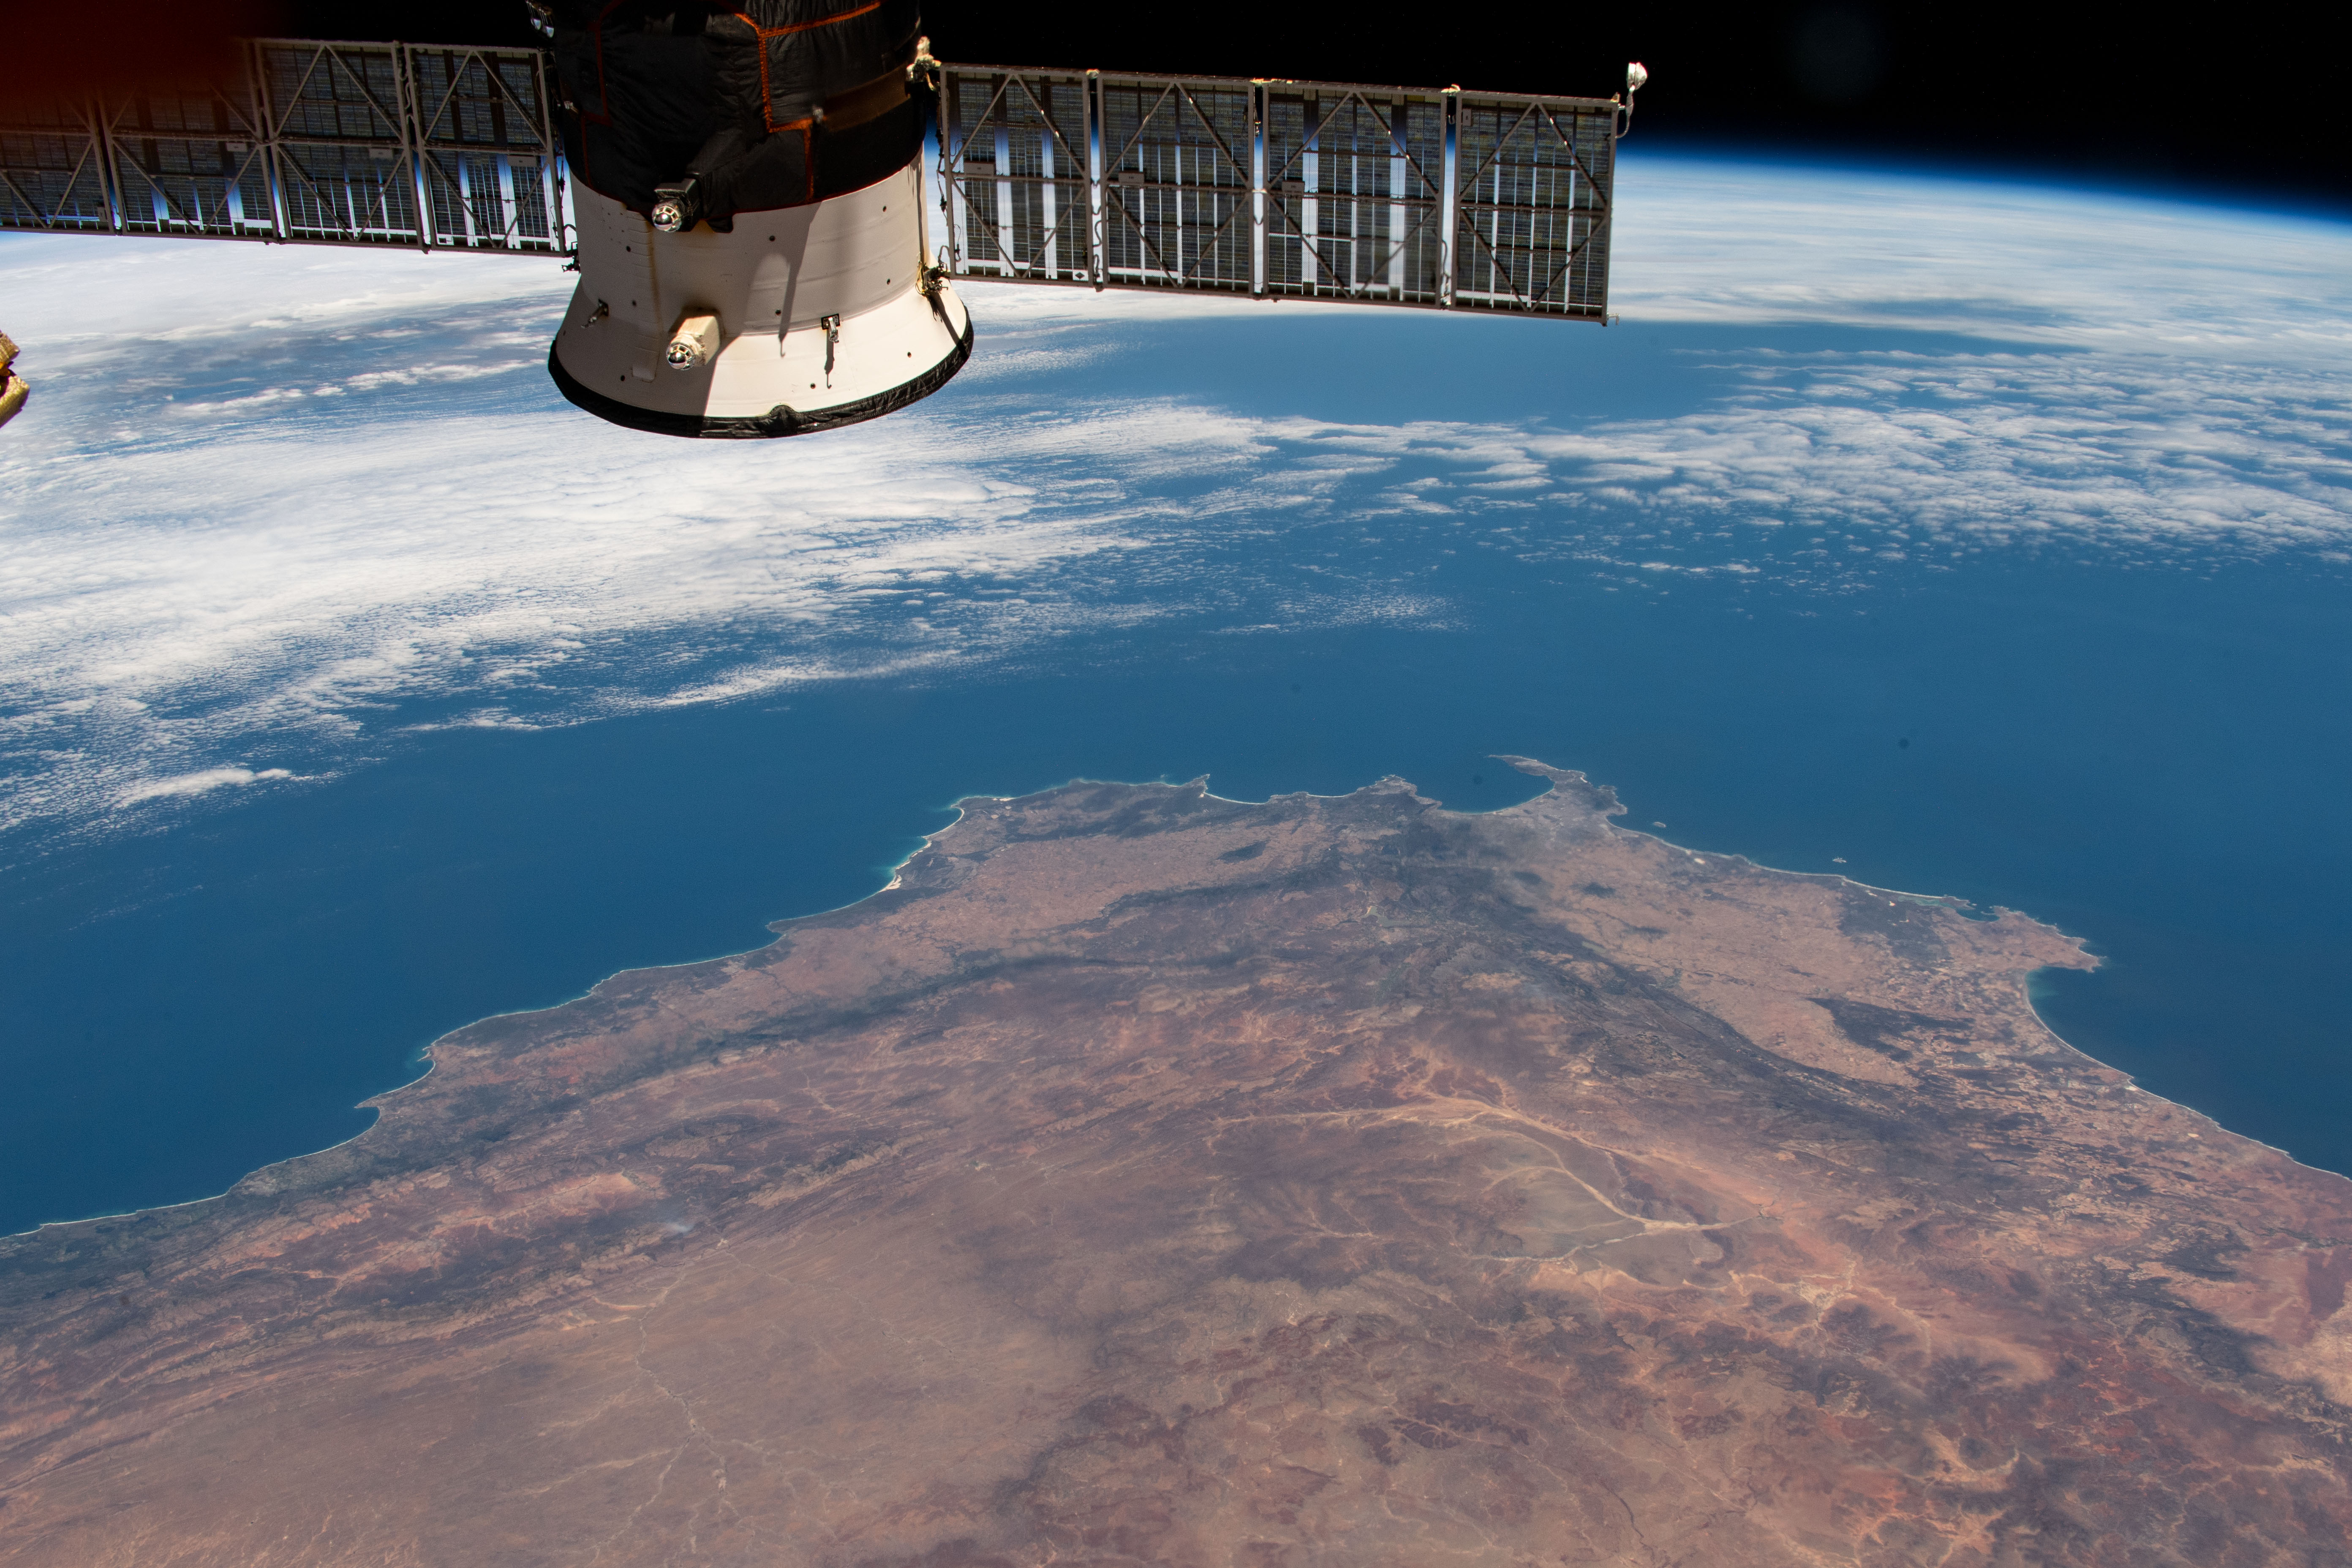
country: REPUBLIC SOUTH AFRICA
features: SOUTH AFRICA, CAPE TOWN
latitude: -34.5
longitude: 19.0
